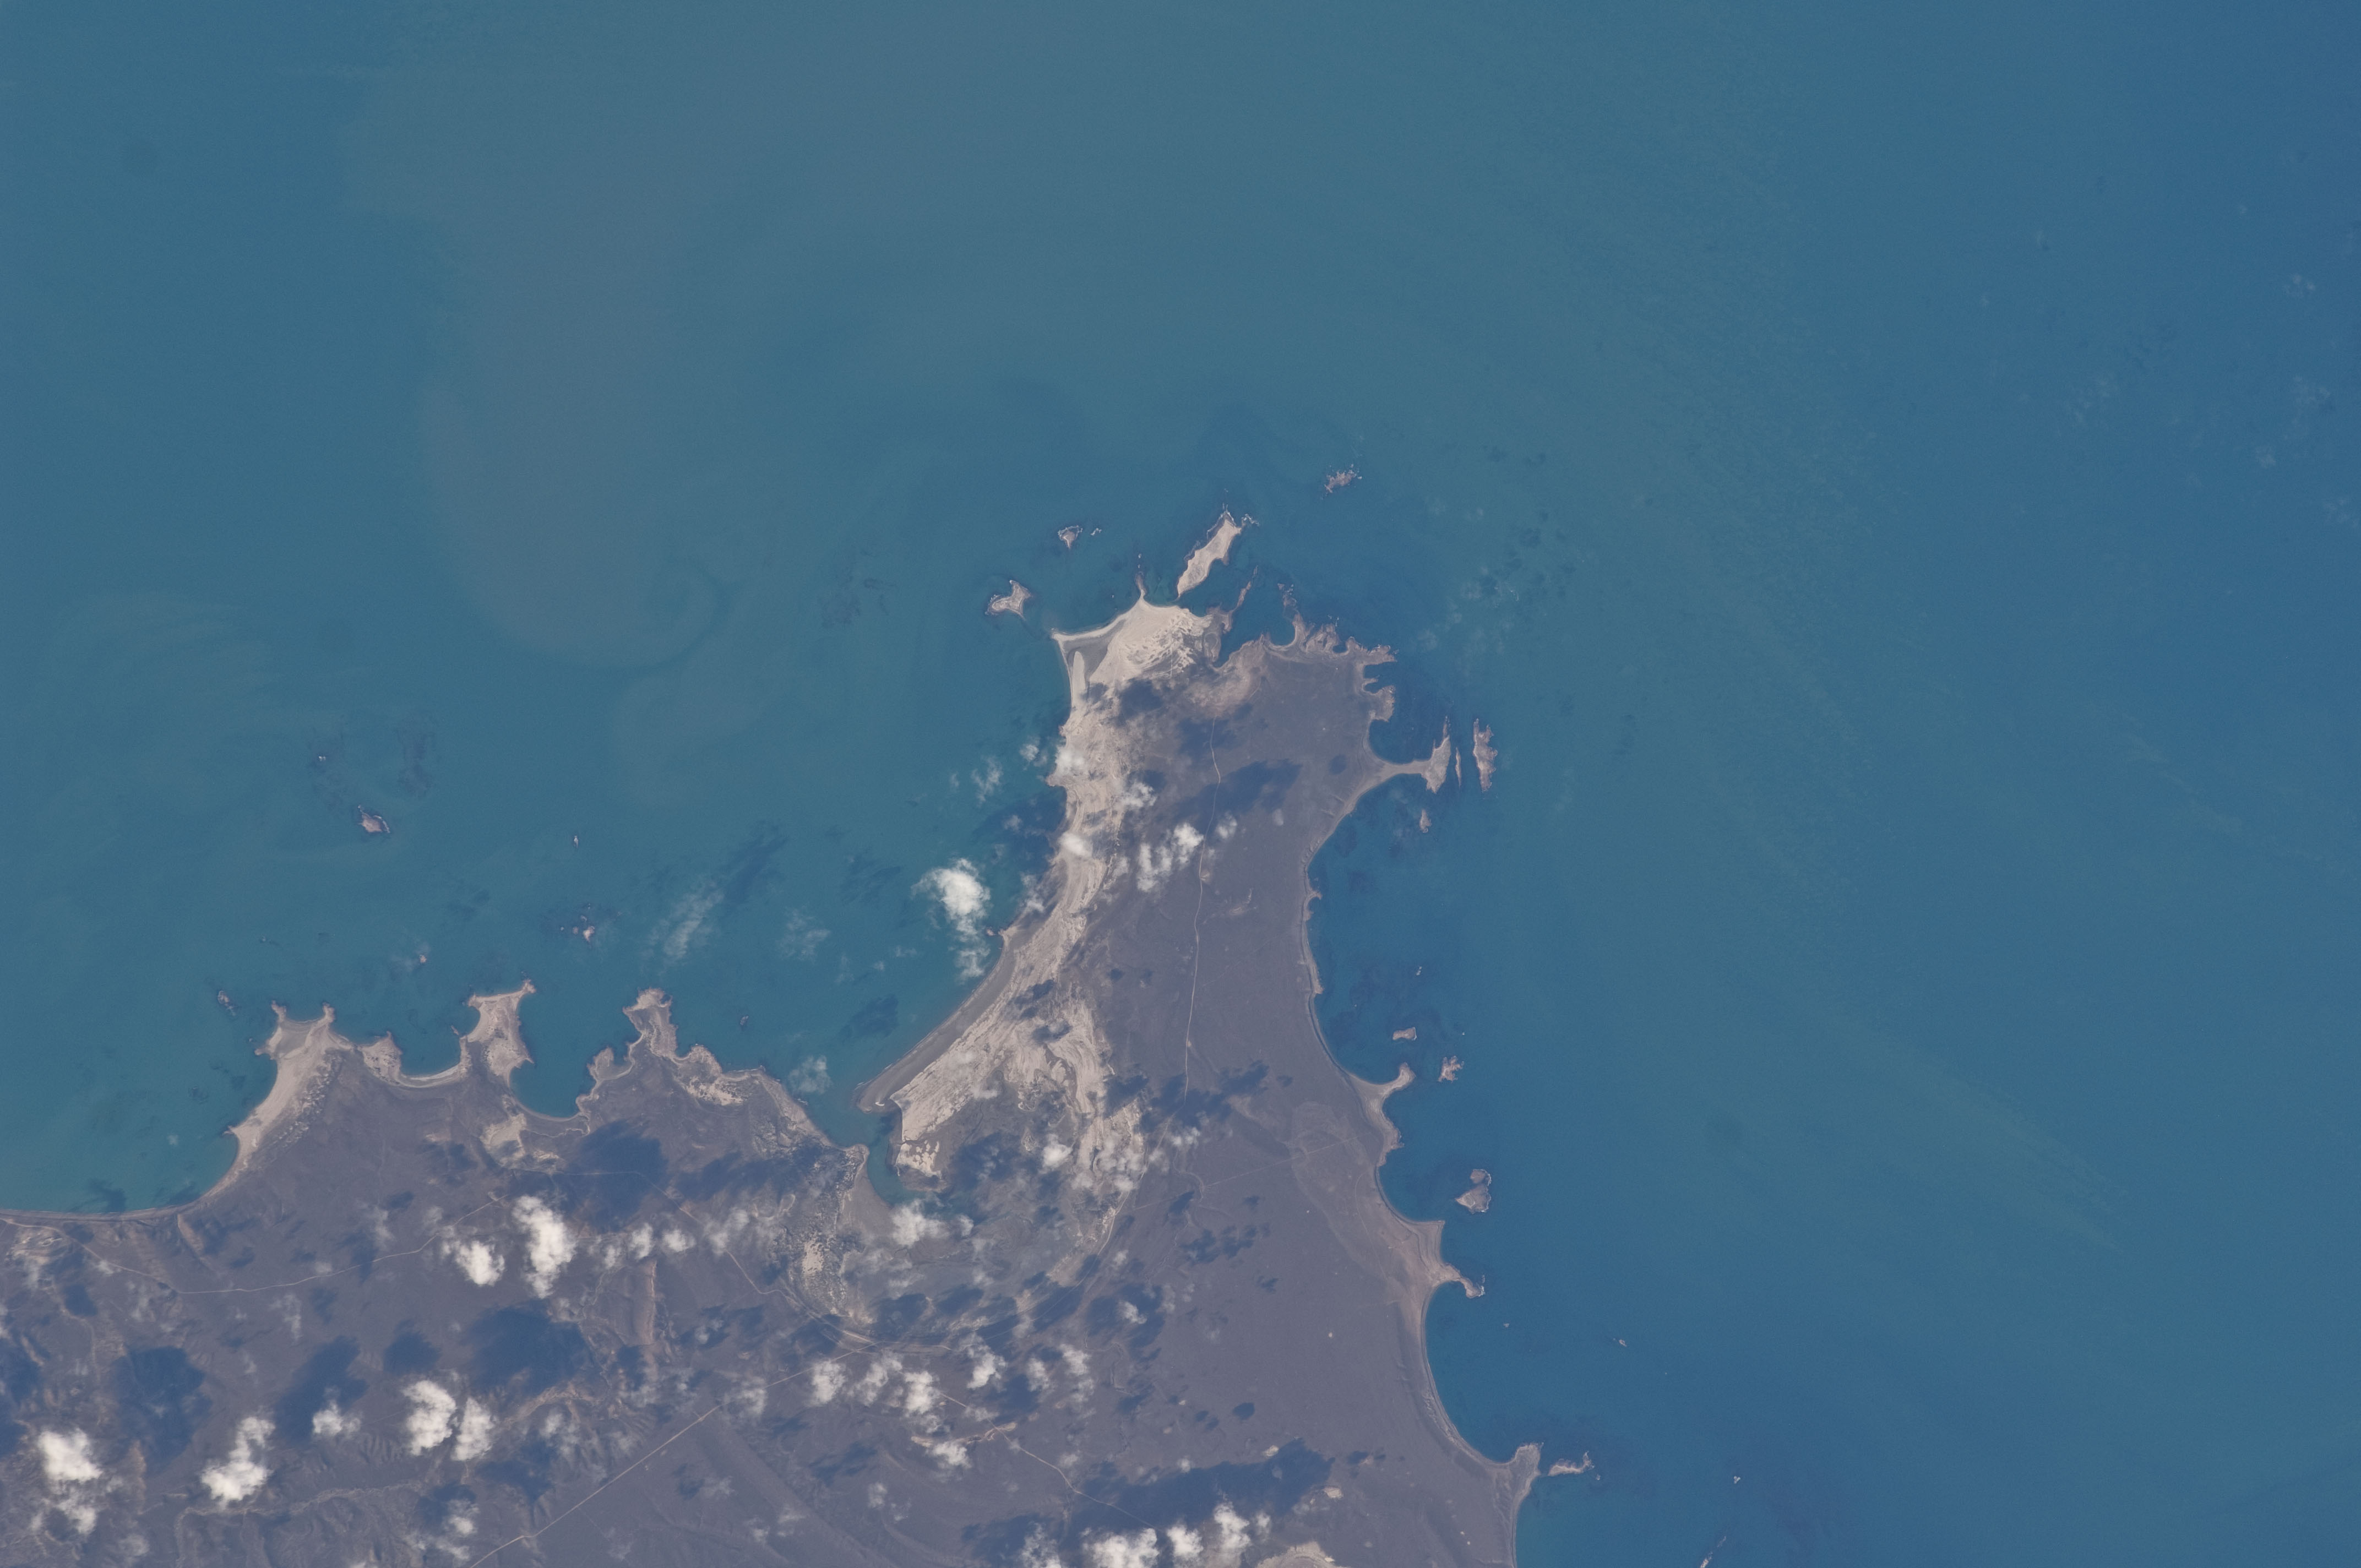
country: ARGENTINA
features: COASTLINE, PUNTA BUQUE, ROADS, DRY LAKES
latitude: -48.1
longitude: -66.0
